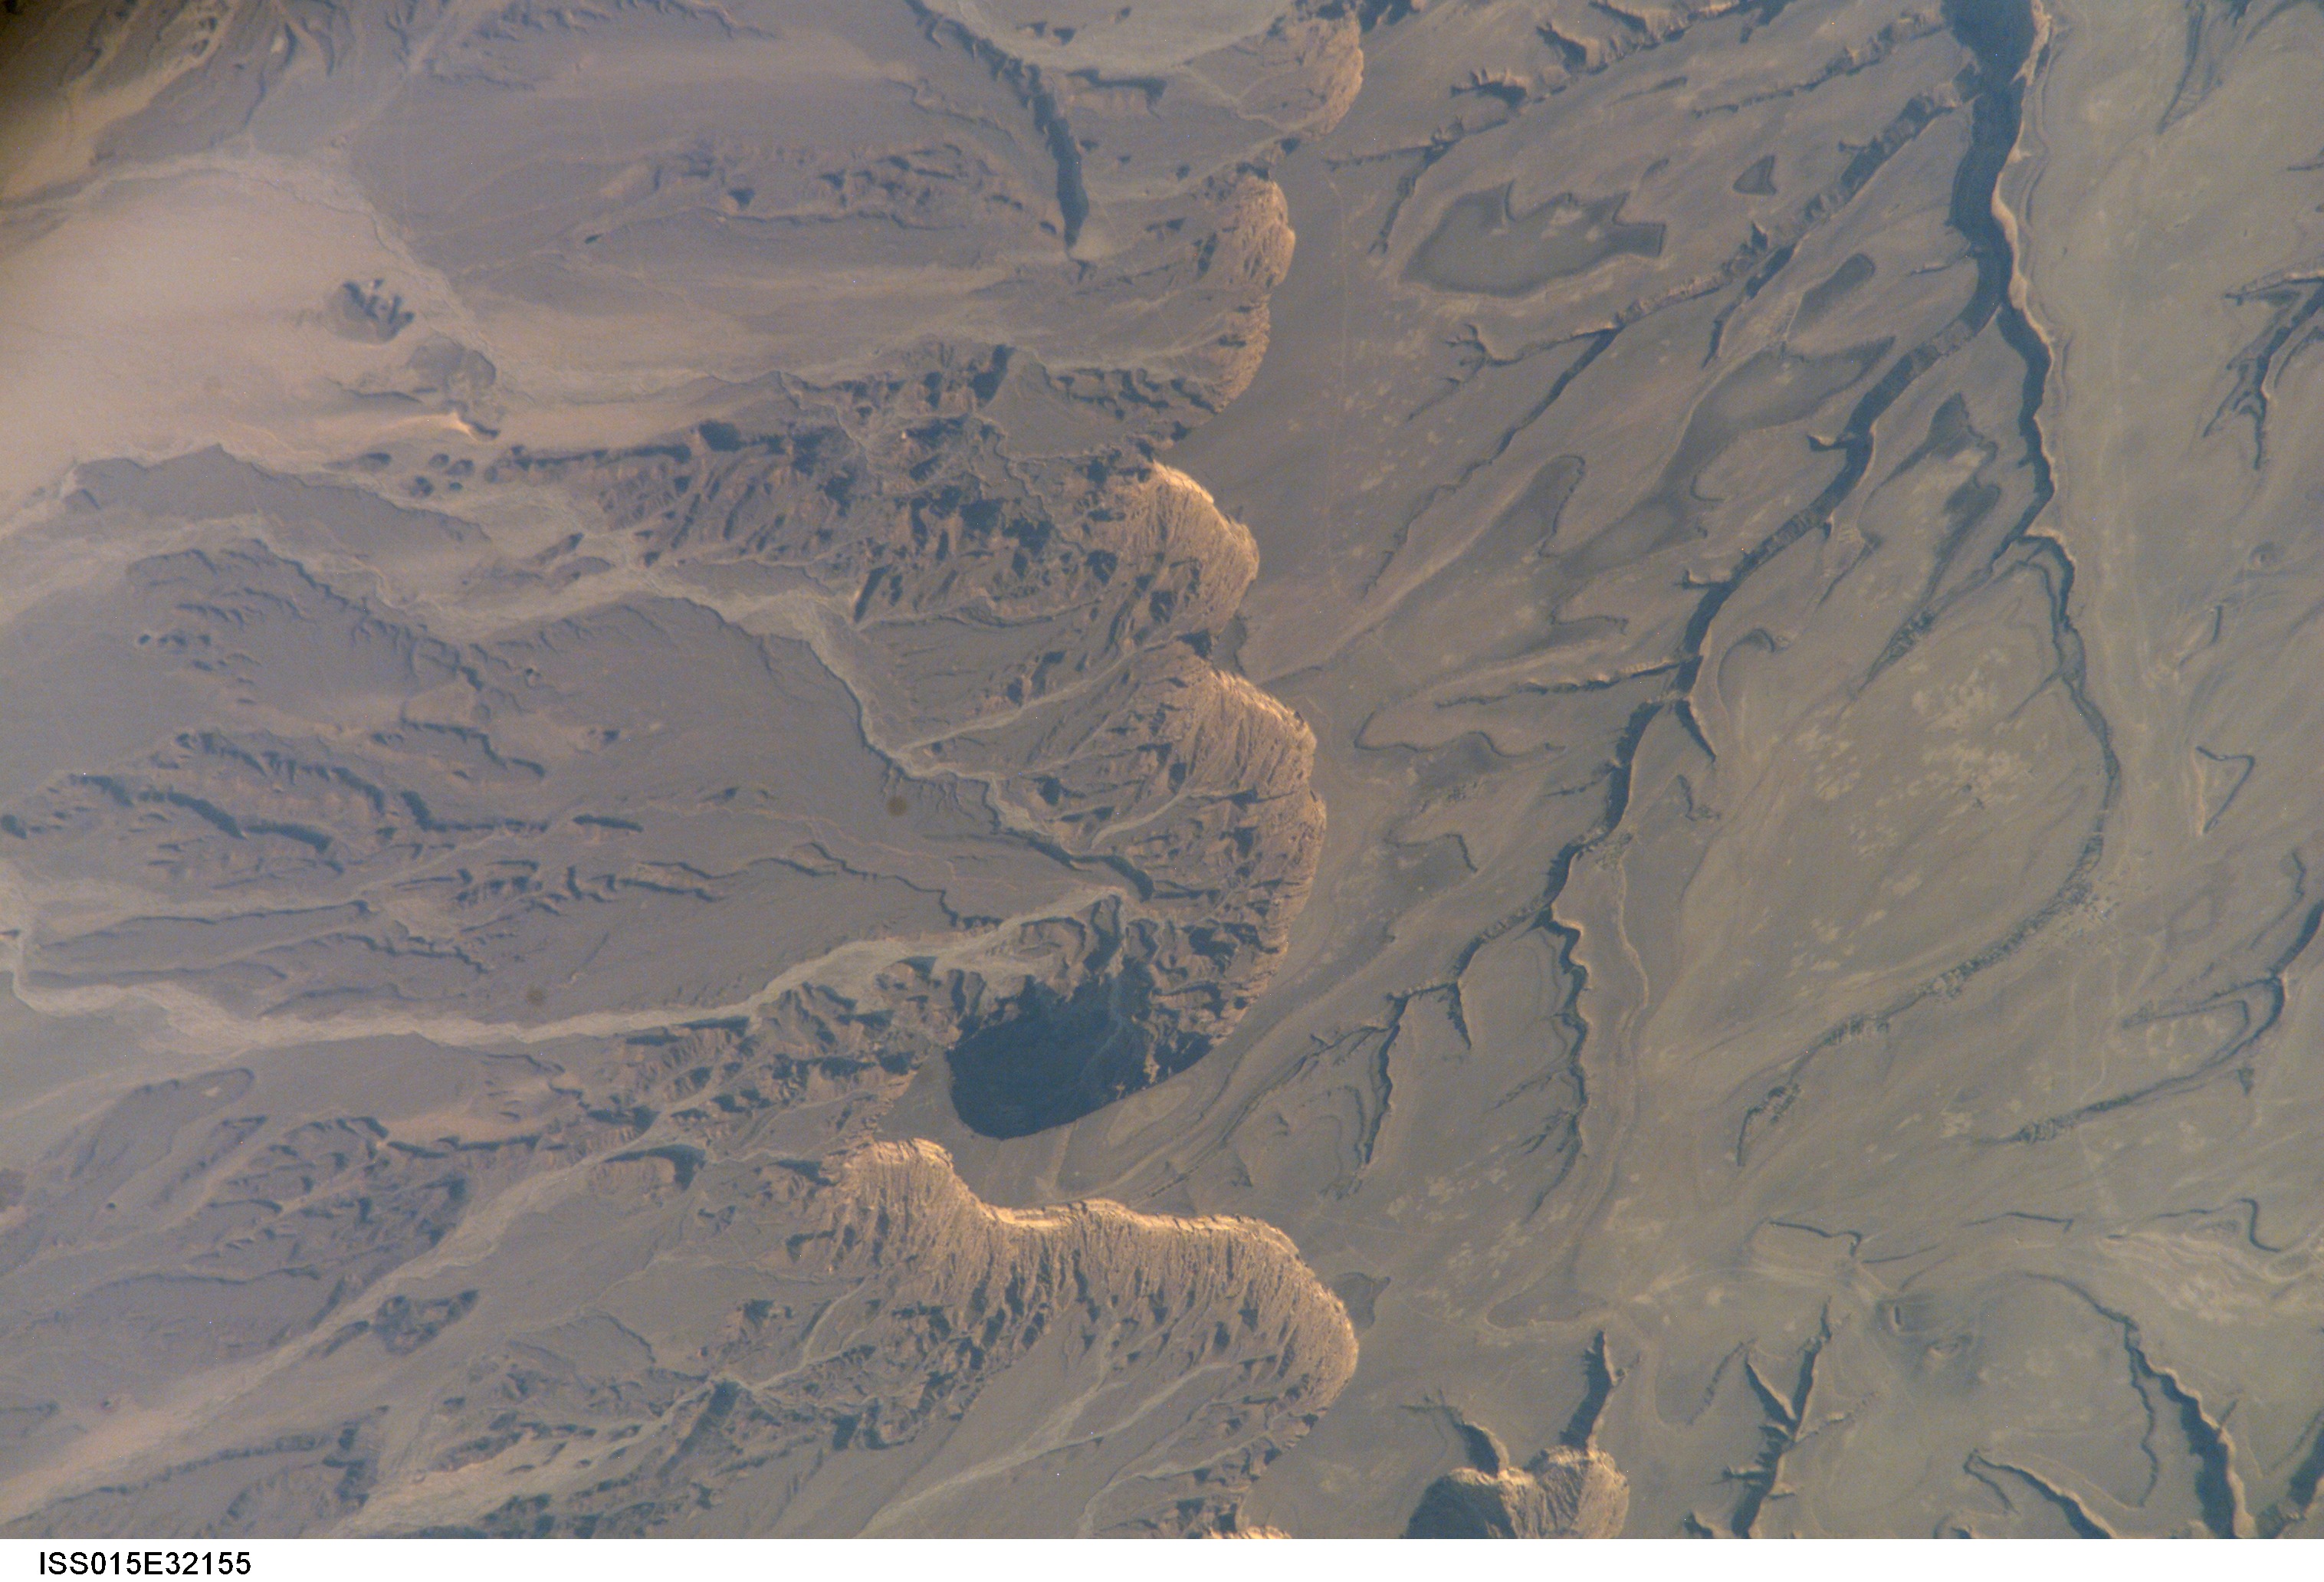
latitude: 15.1
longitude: 47.1
